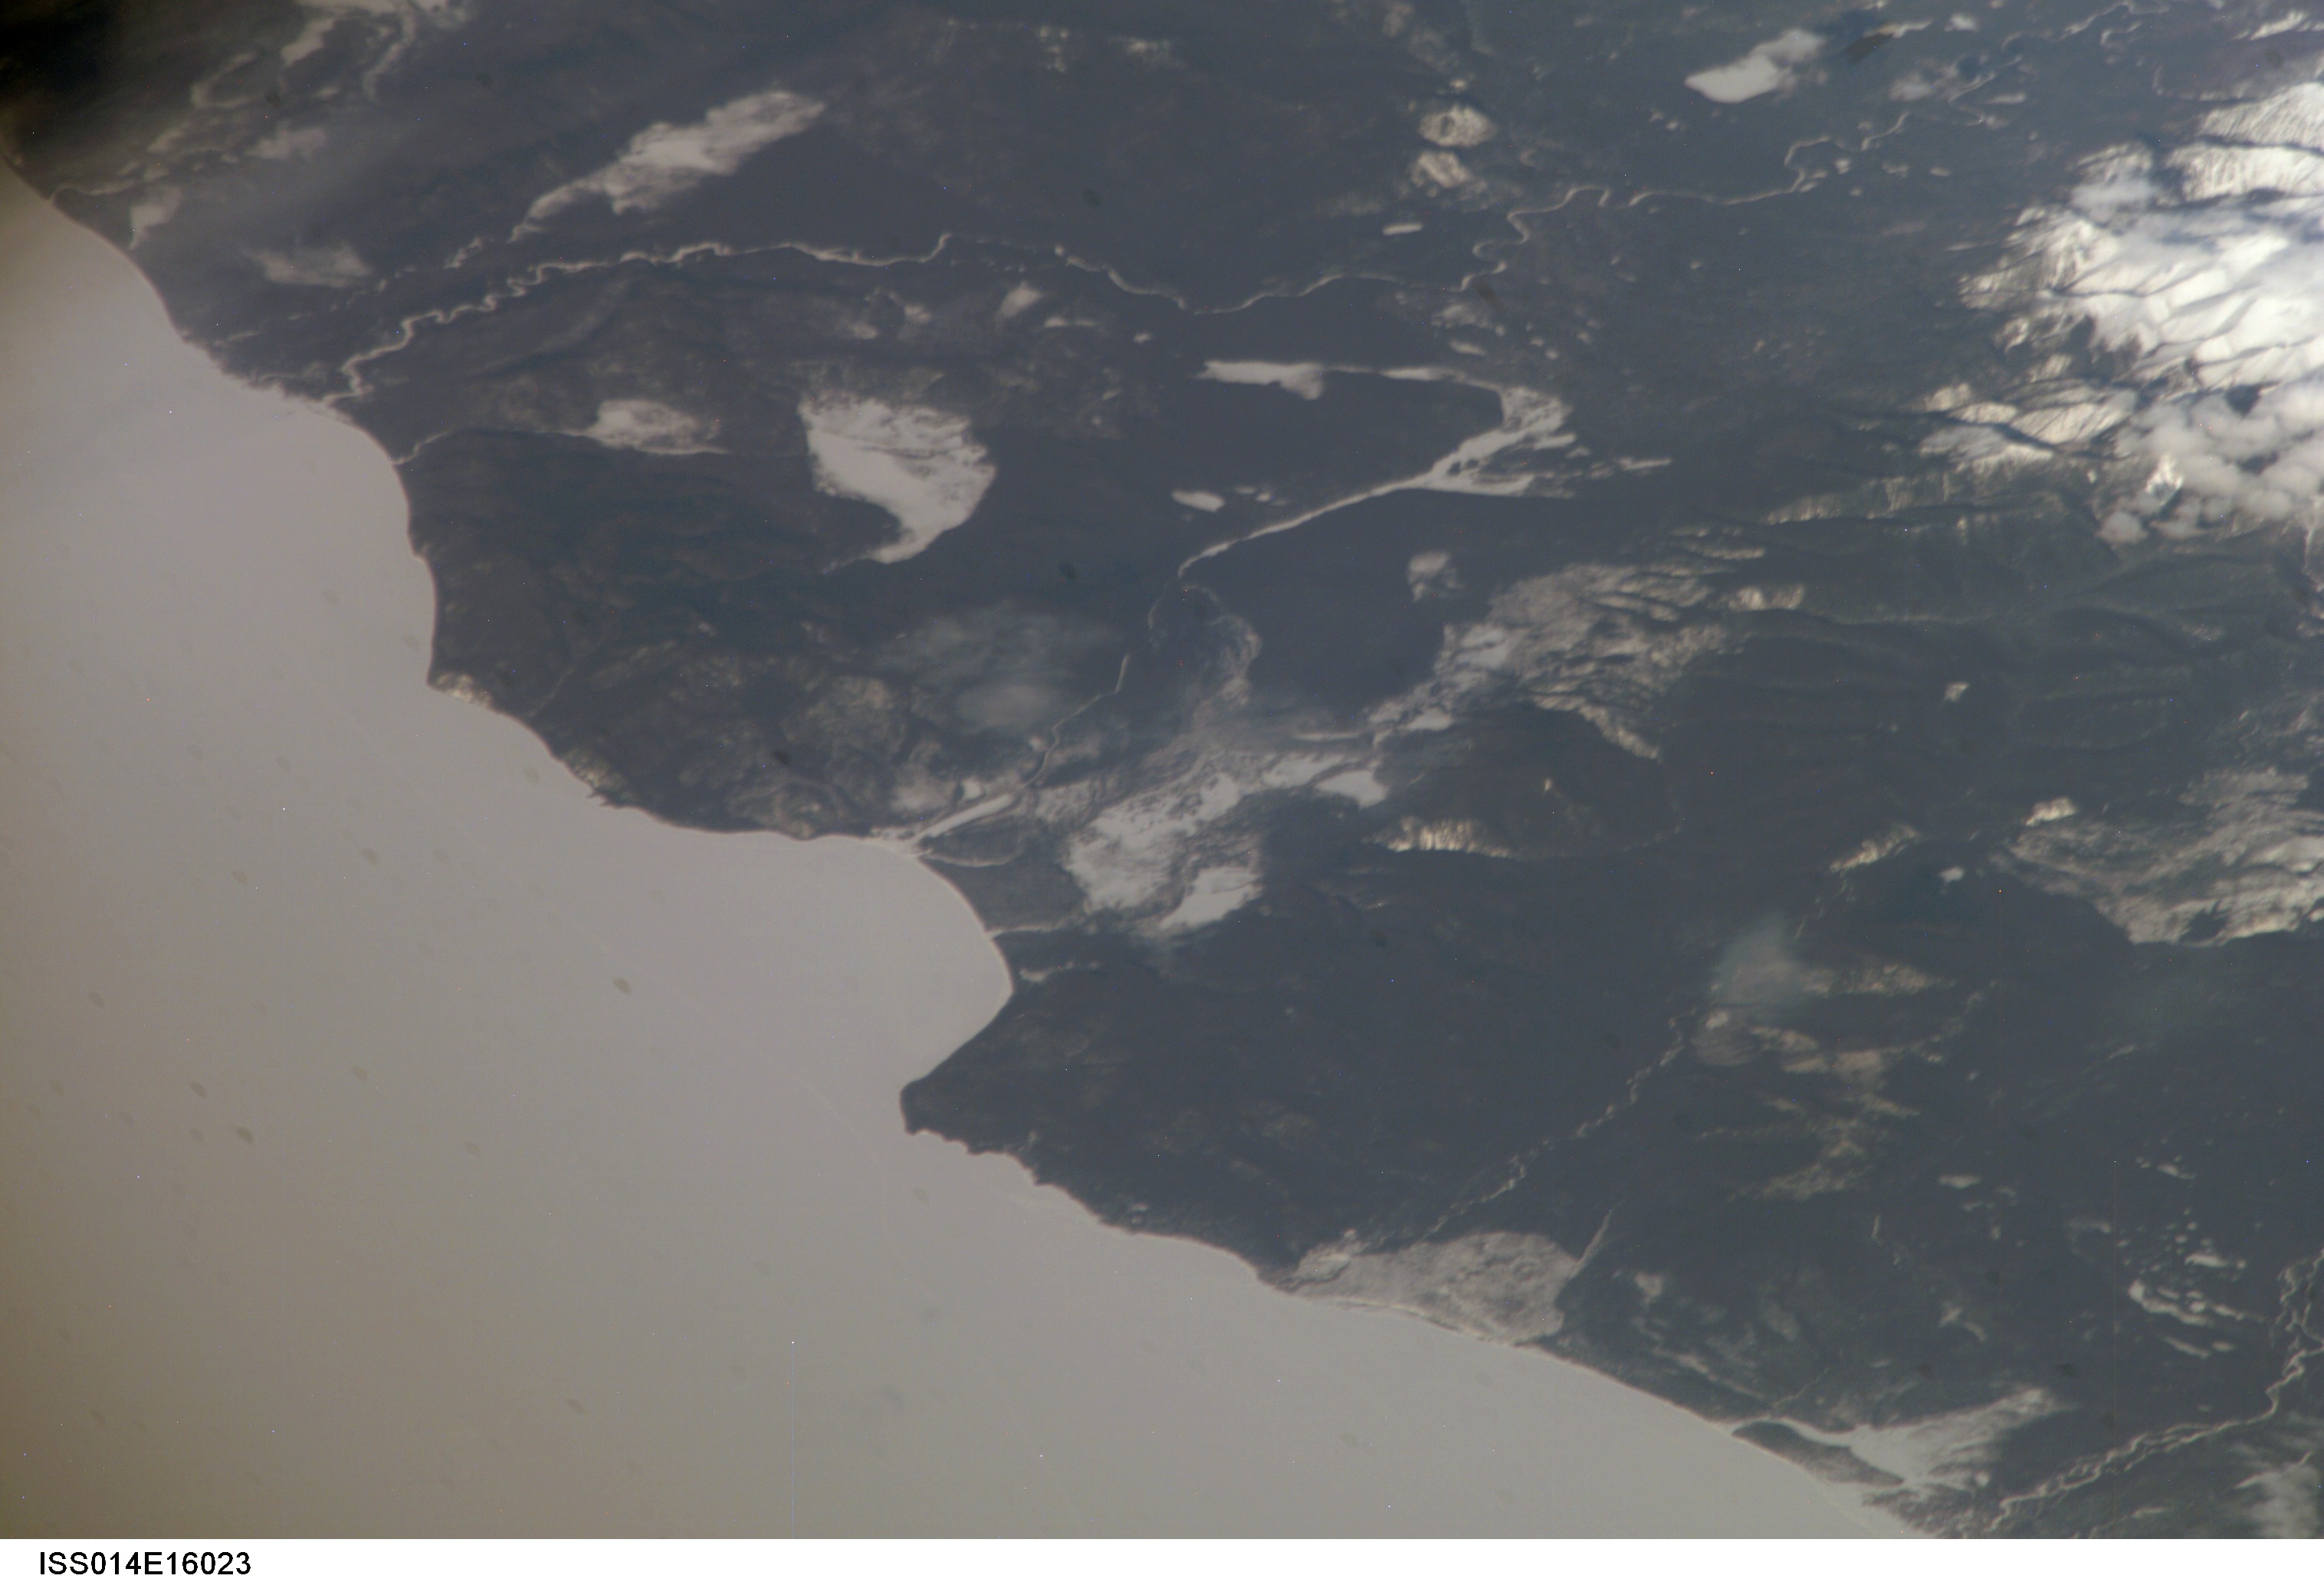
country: ASIA
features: FROZEN LAKE, FOR., DARK
